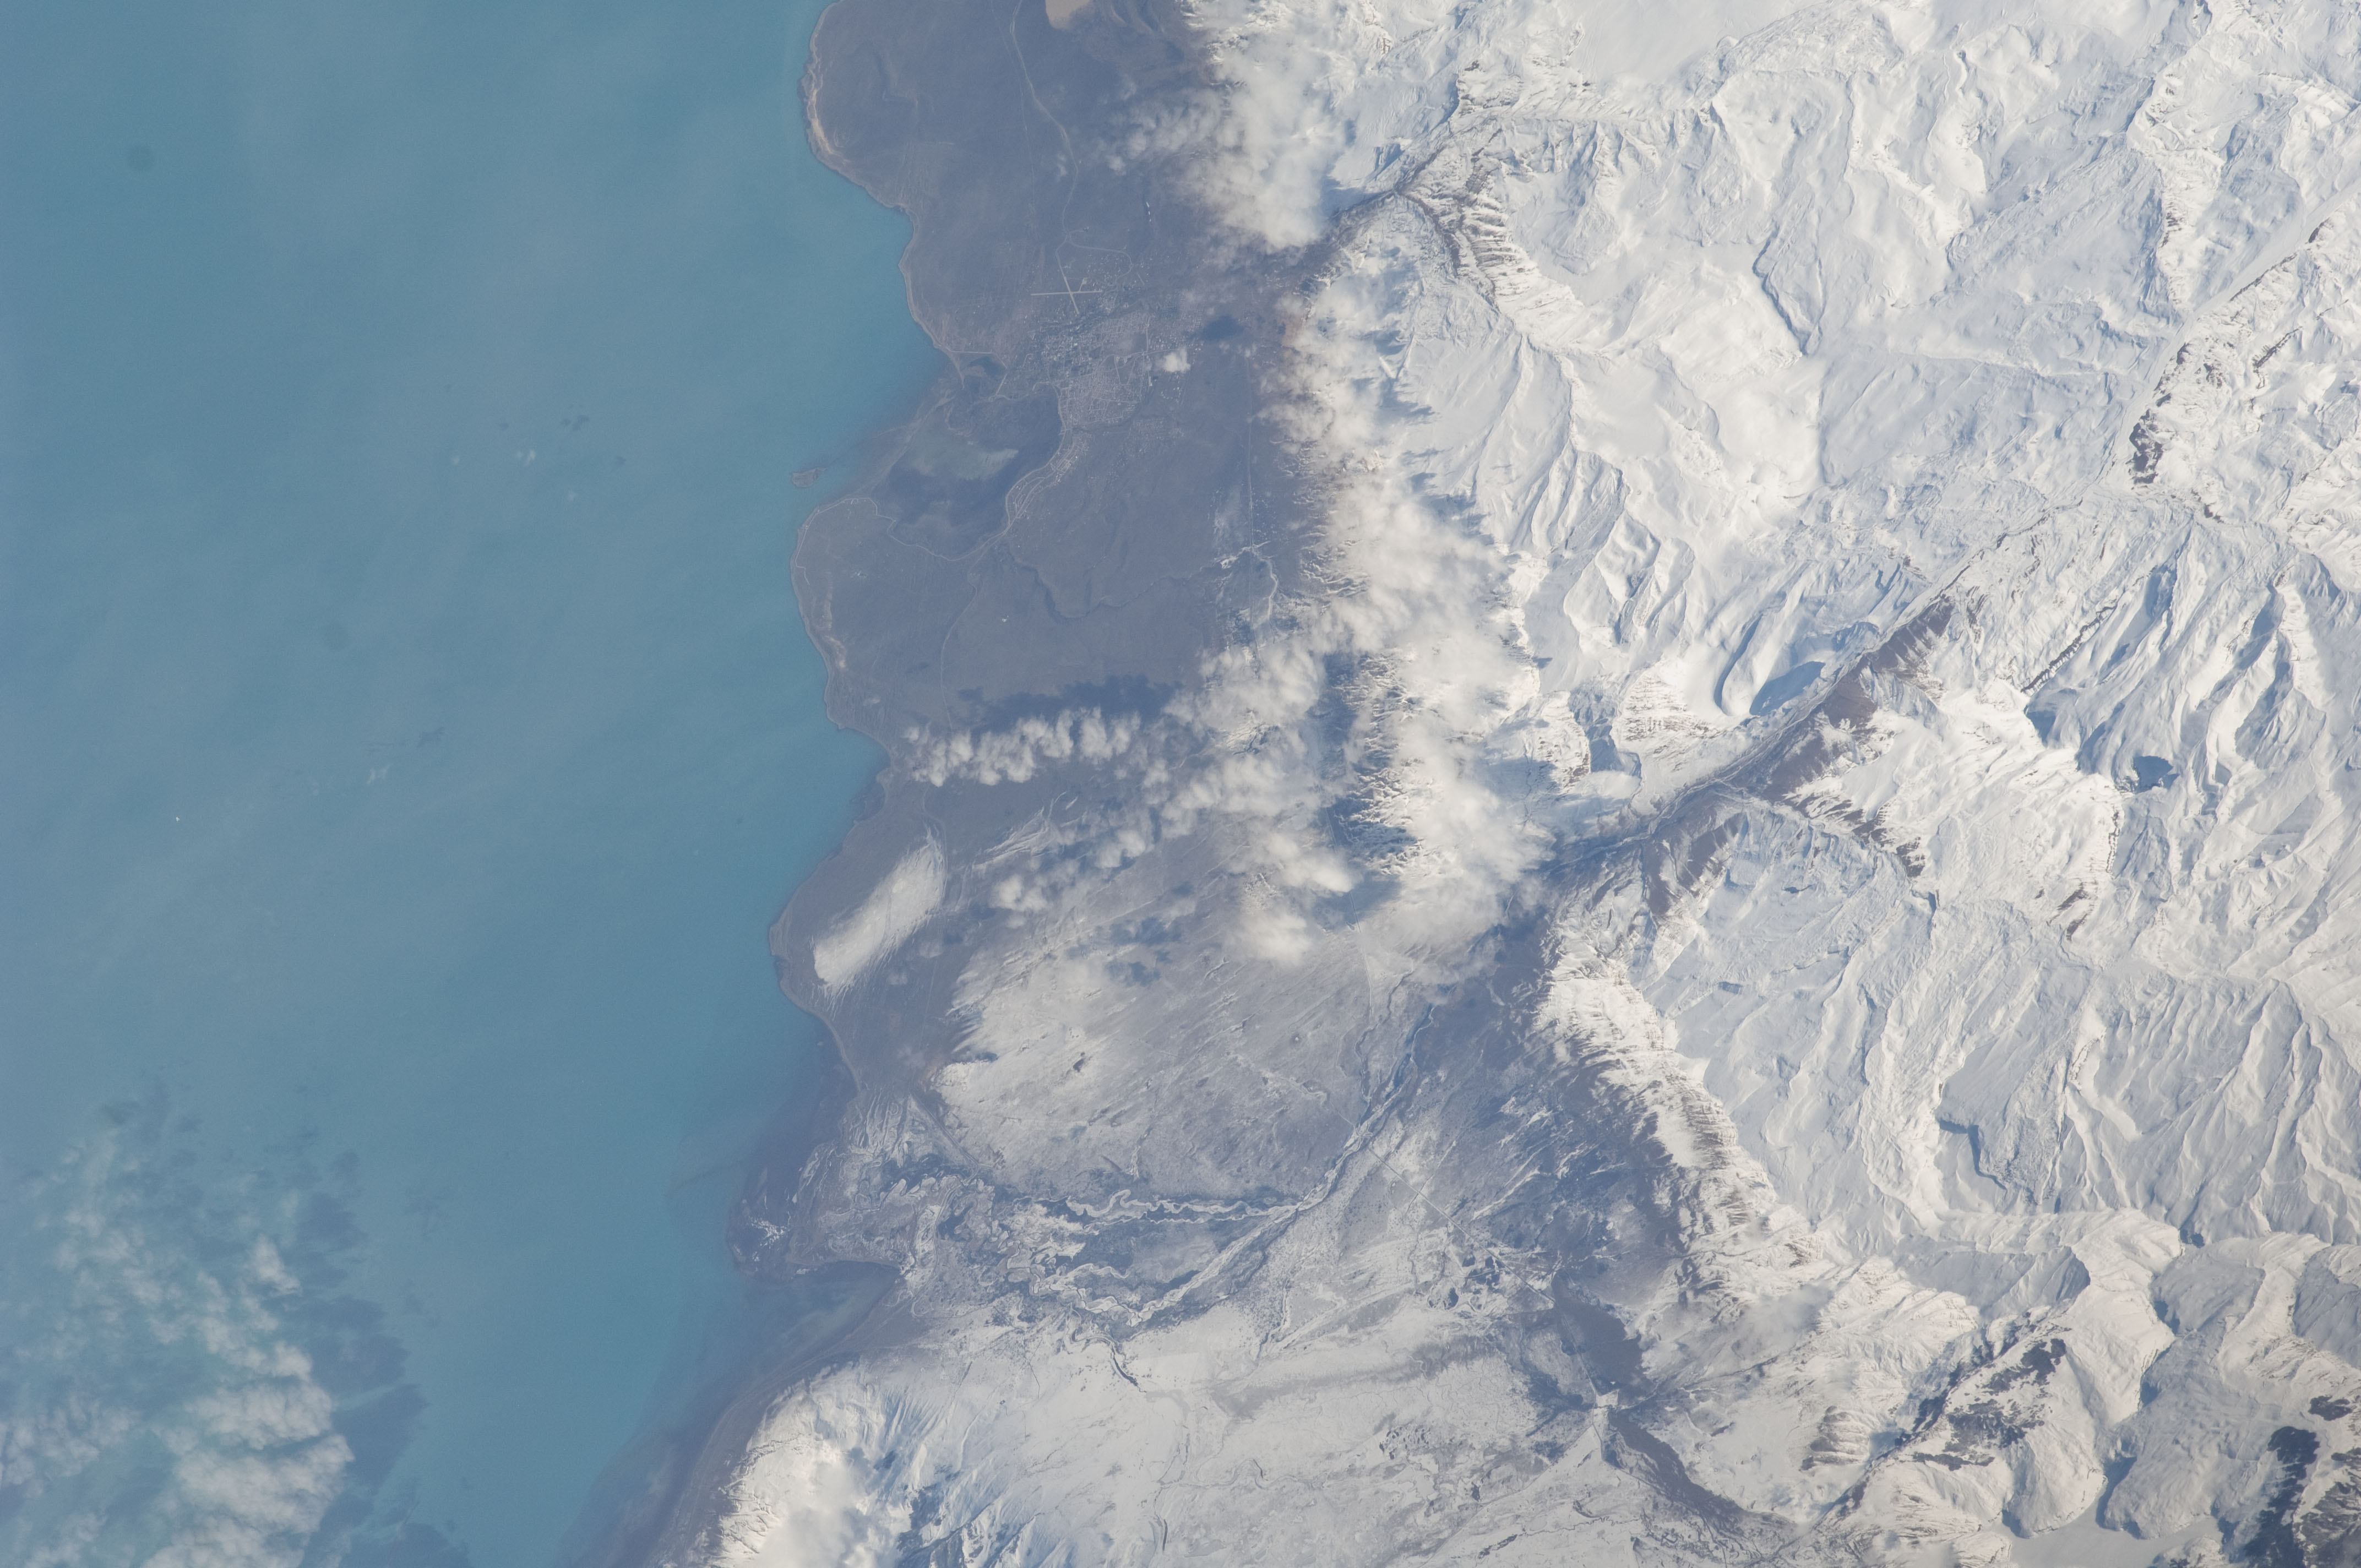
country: ARGENTINA
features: L. ARGENTINO, DELTA, SNOW
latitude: -50.4
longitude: -72.4
